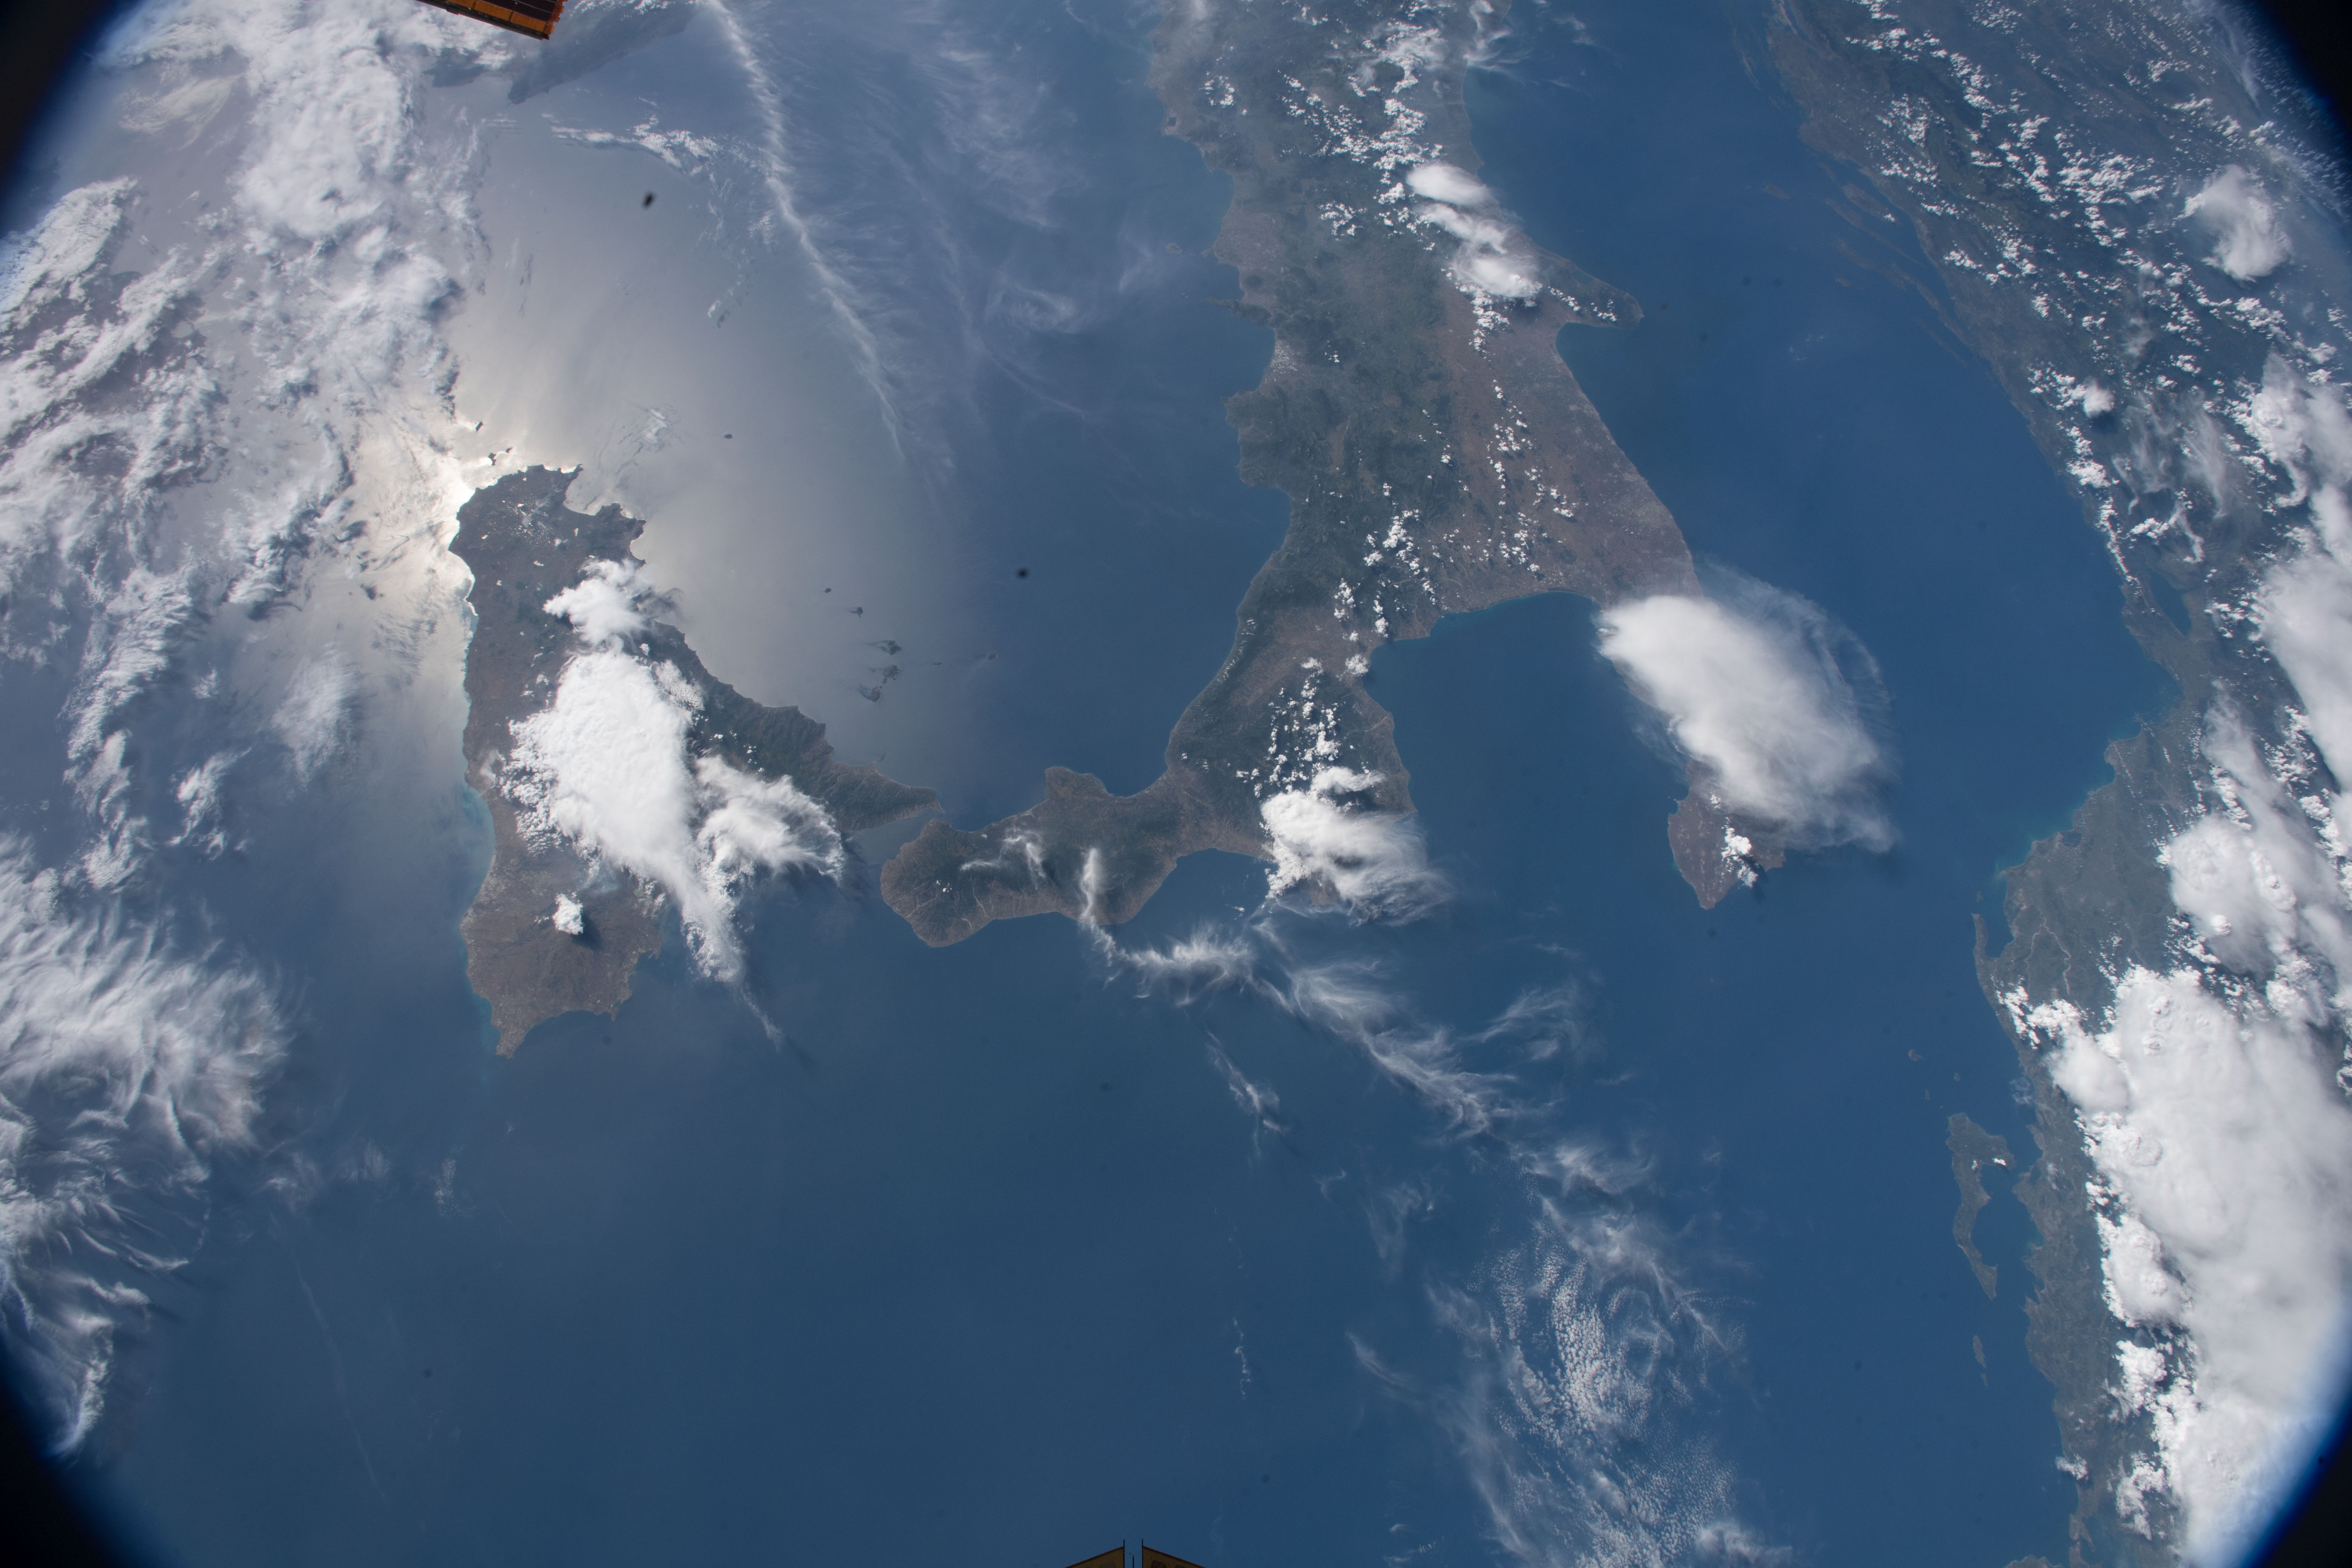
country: ITALY
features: COAST, TYRRHENIAN SEA, POLICASTRO TERRACE, EARTH LIMB
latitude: 38.9
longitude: 16.3
